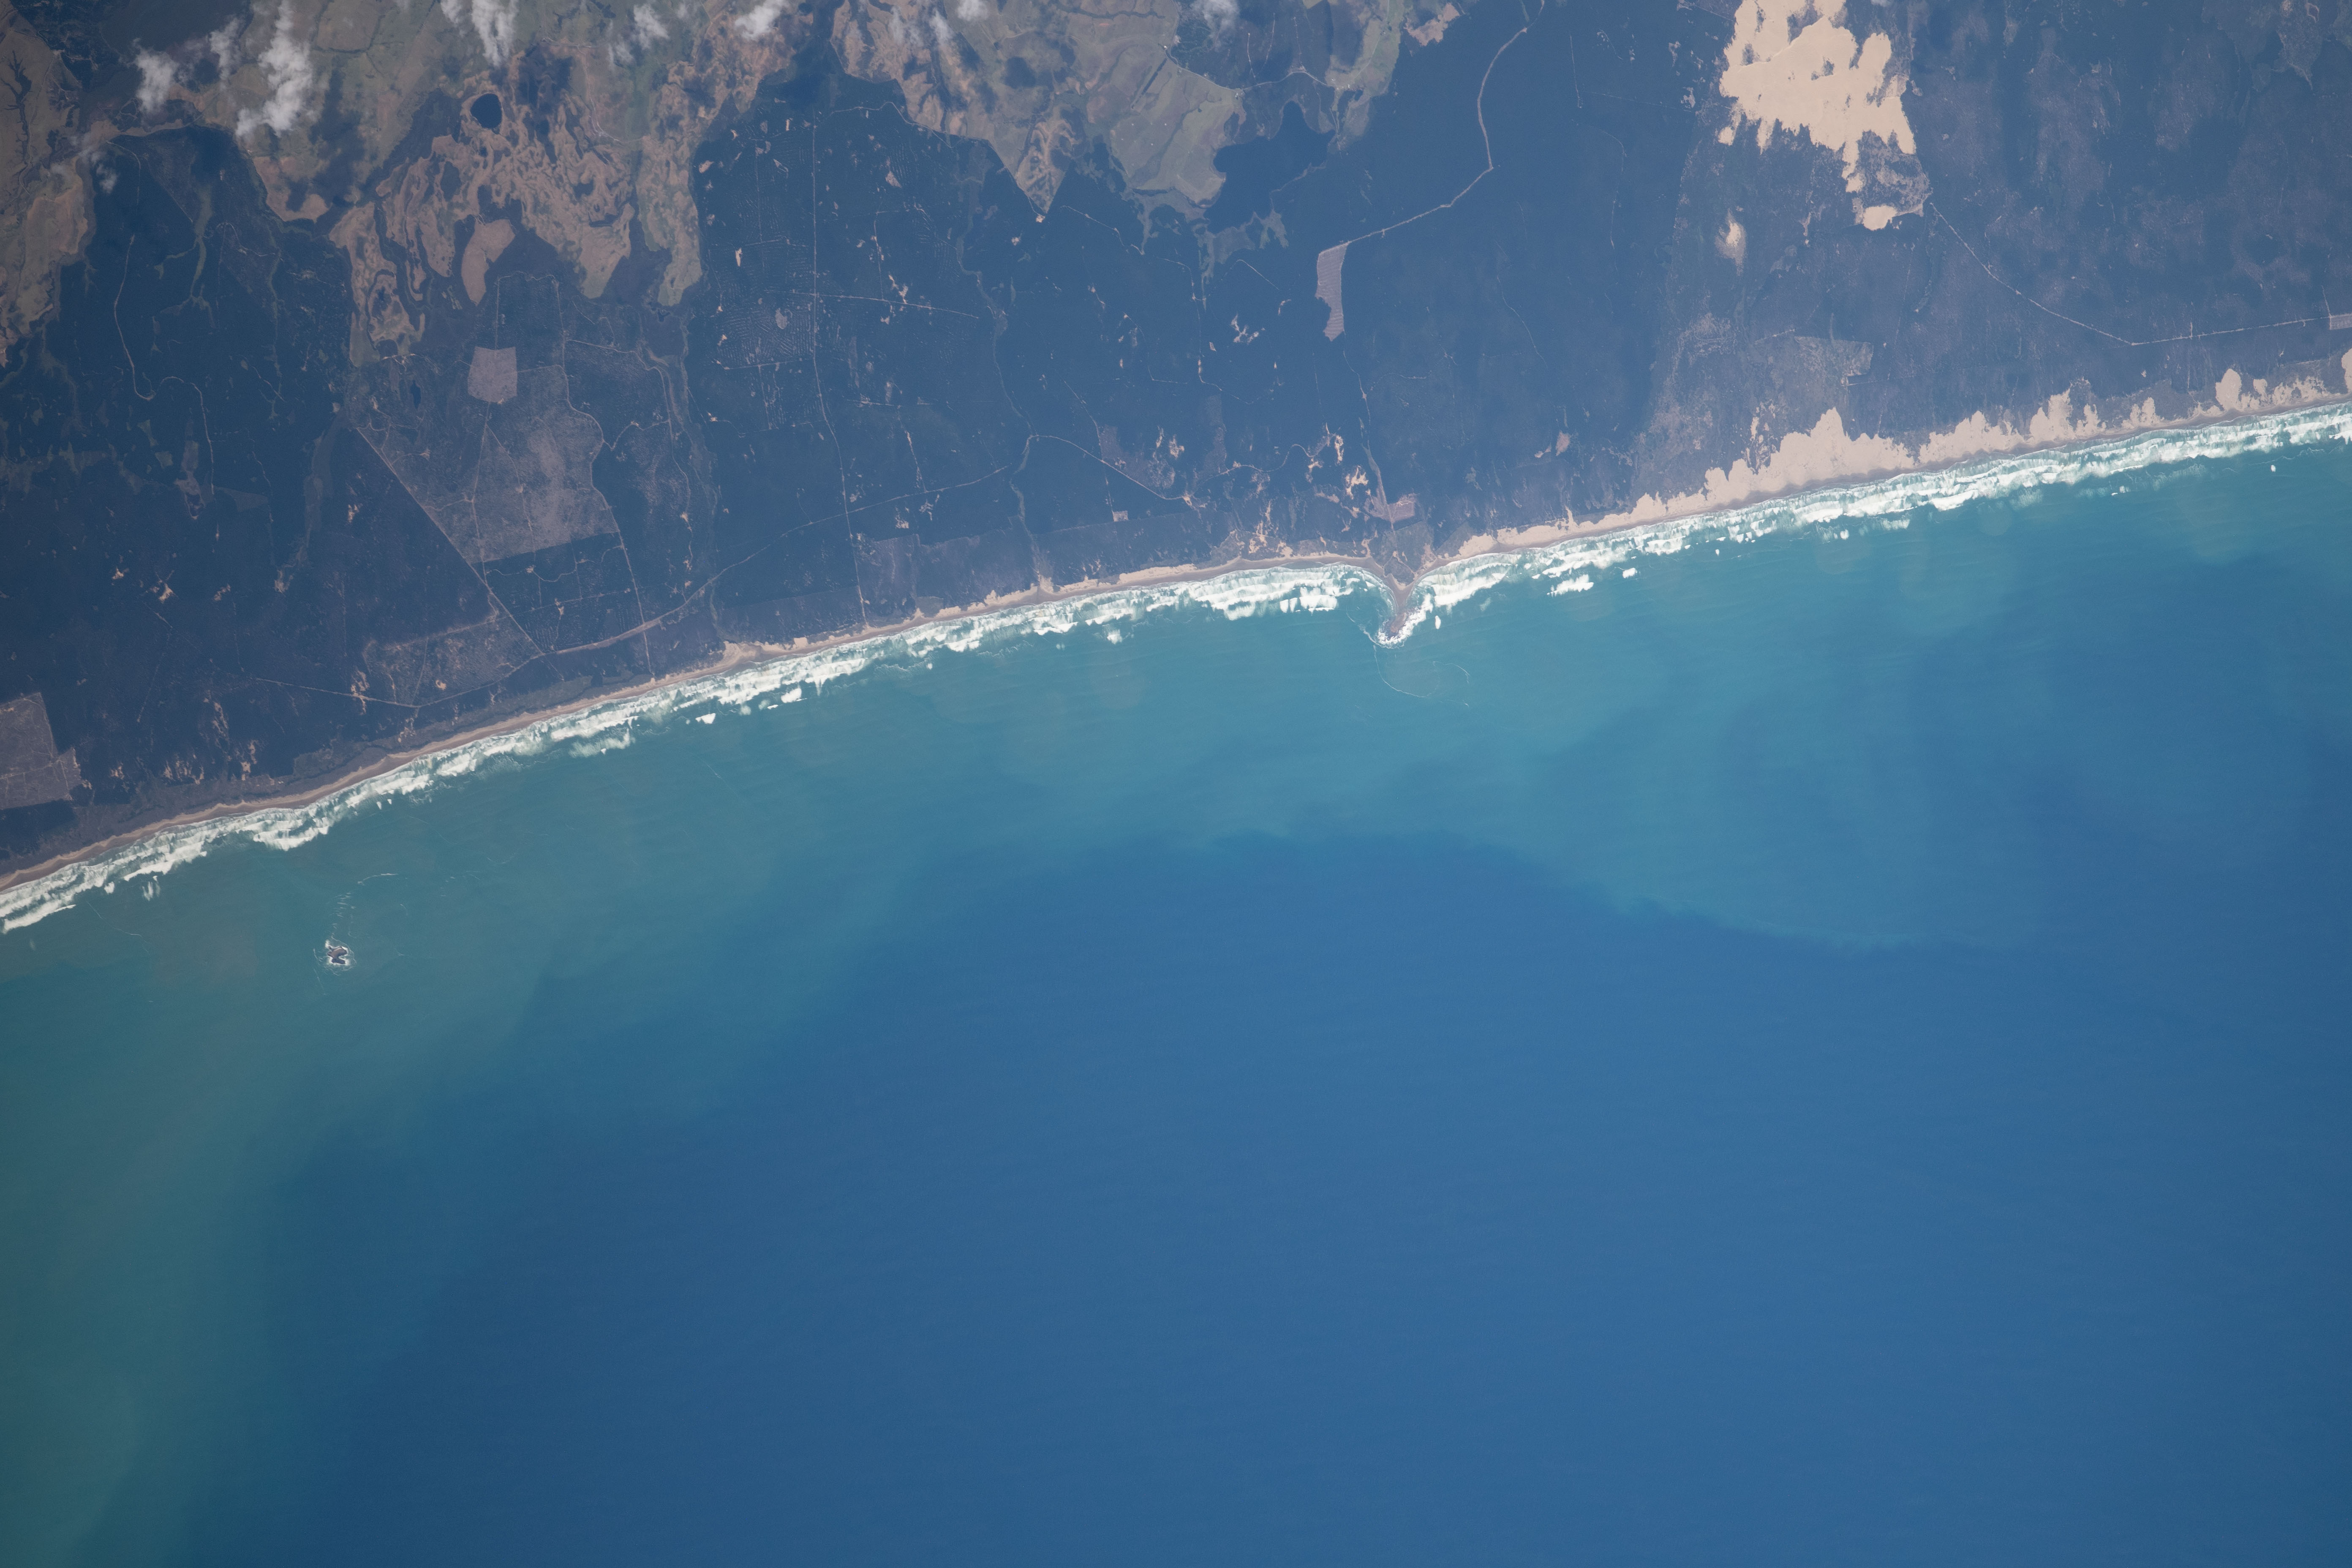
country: NEW ZEALAND-NI
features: TWILIGHT BEACH
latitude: -34.7
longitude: 172.9
